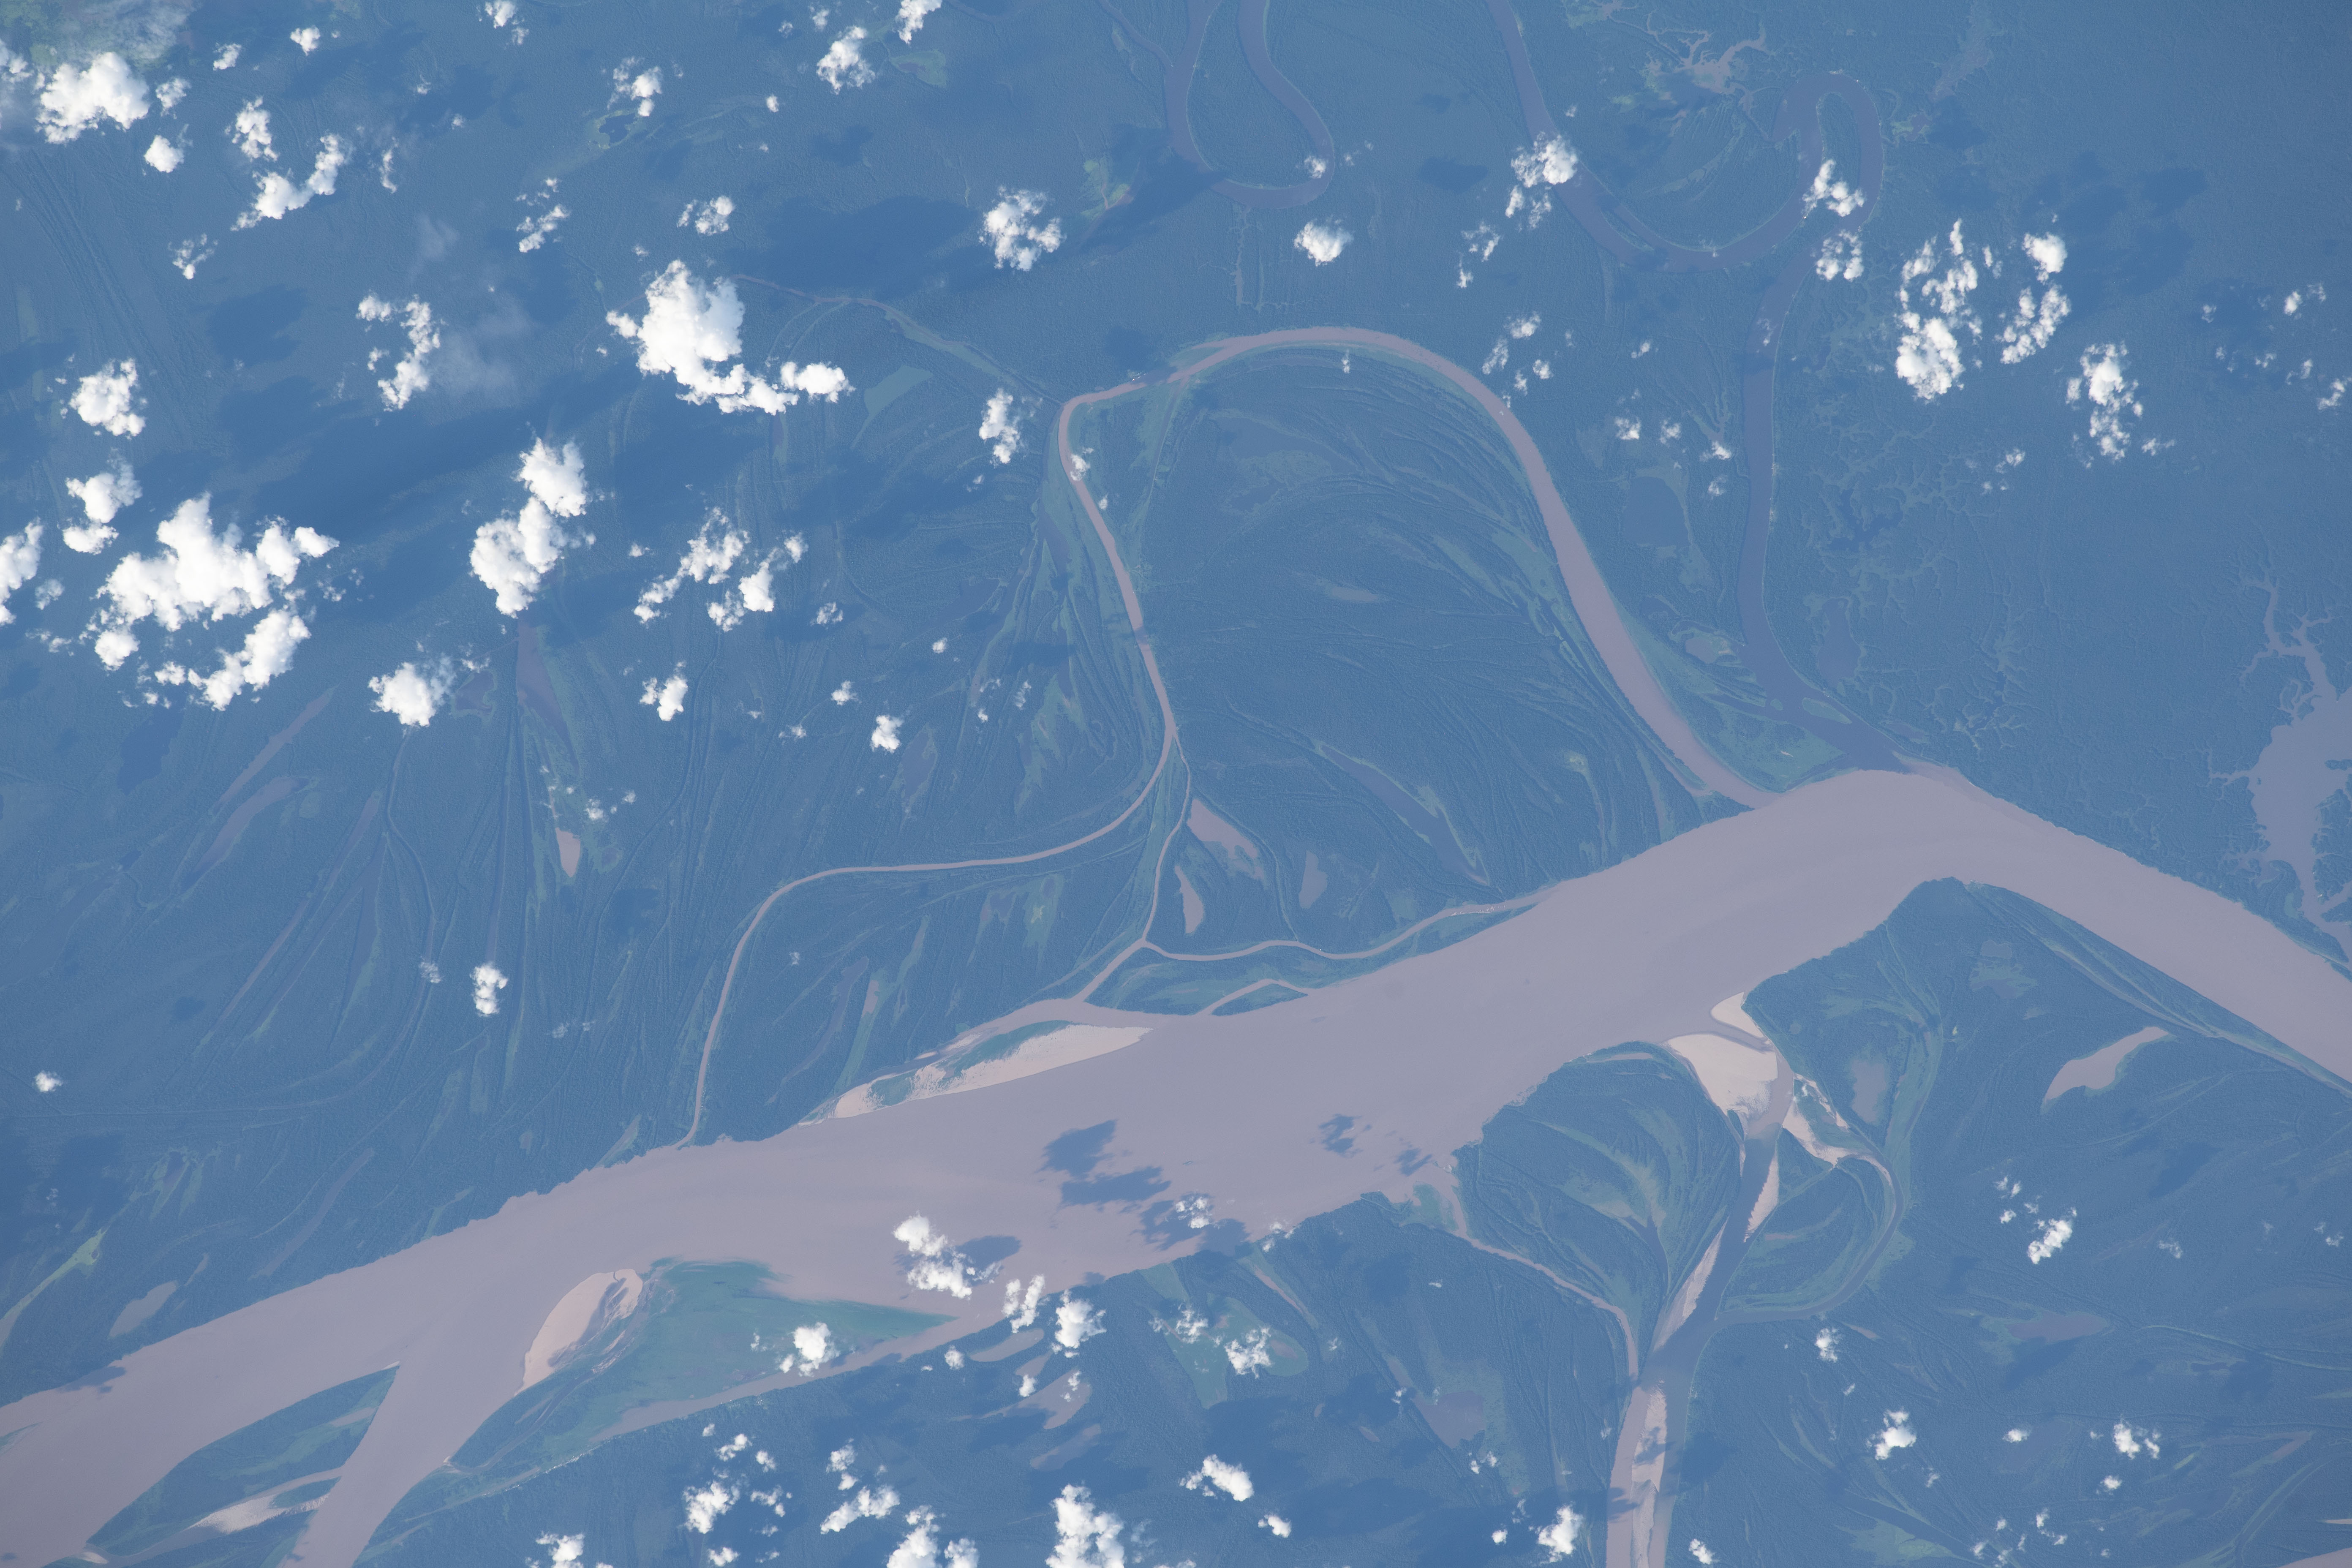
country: BRAZIL
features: AMAZON RIVER
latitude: -3.8
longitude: -62.4
